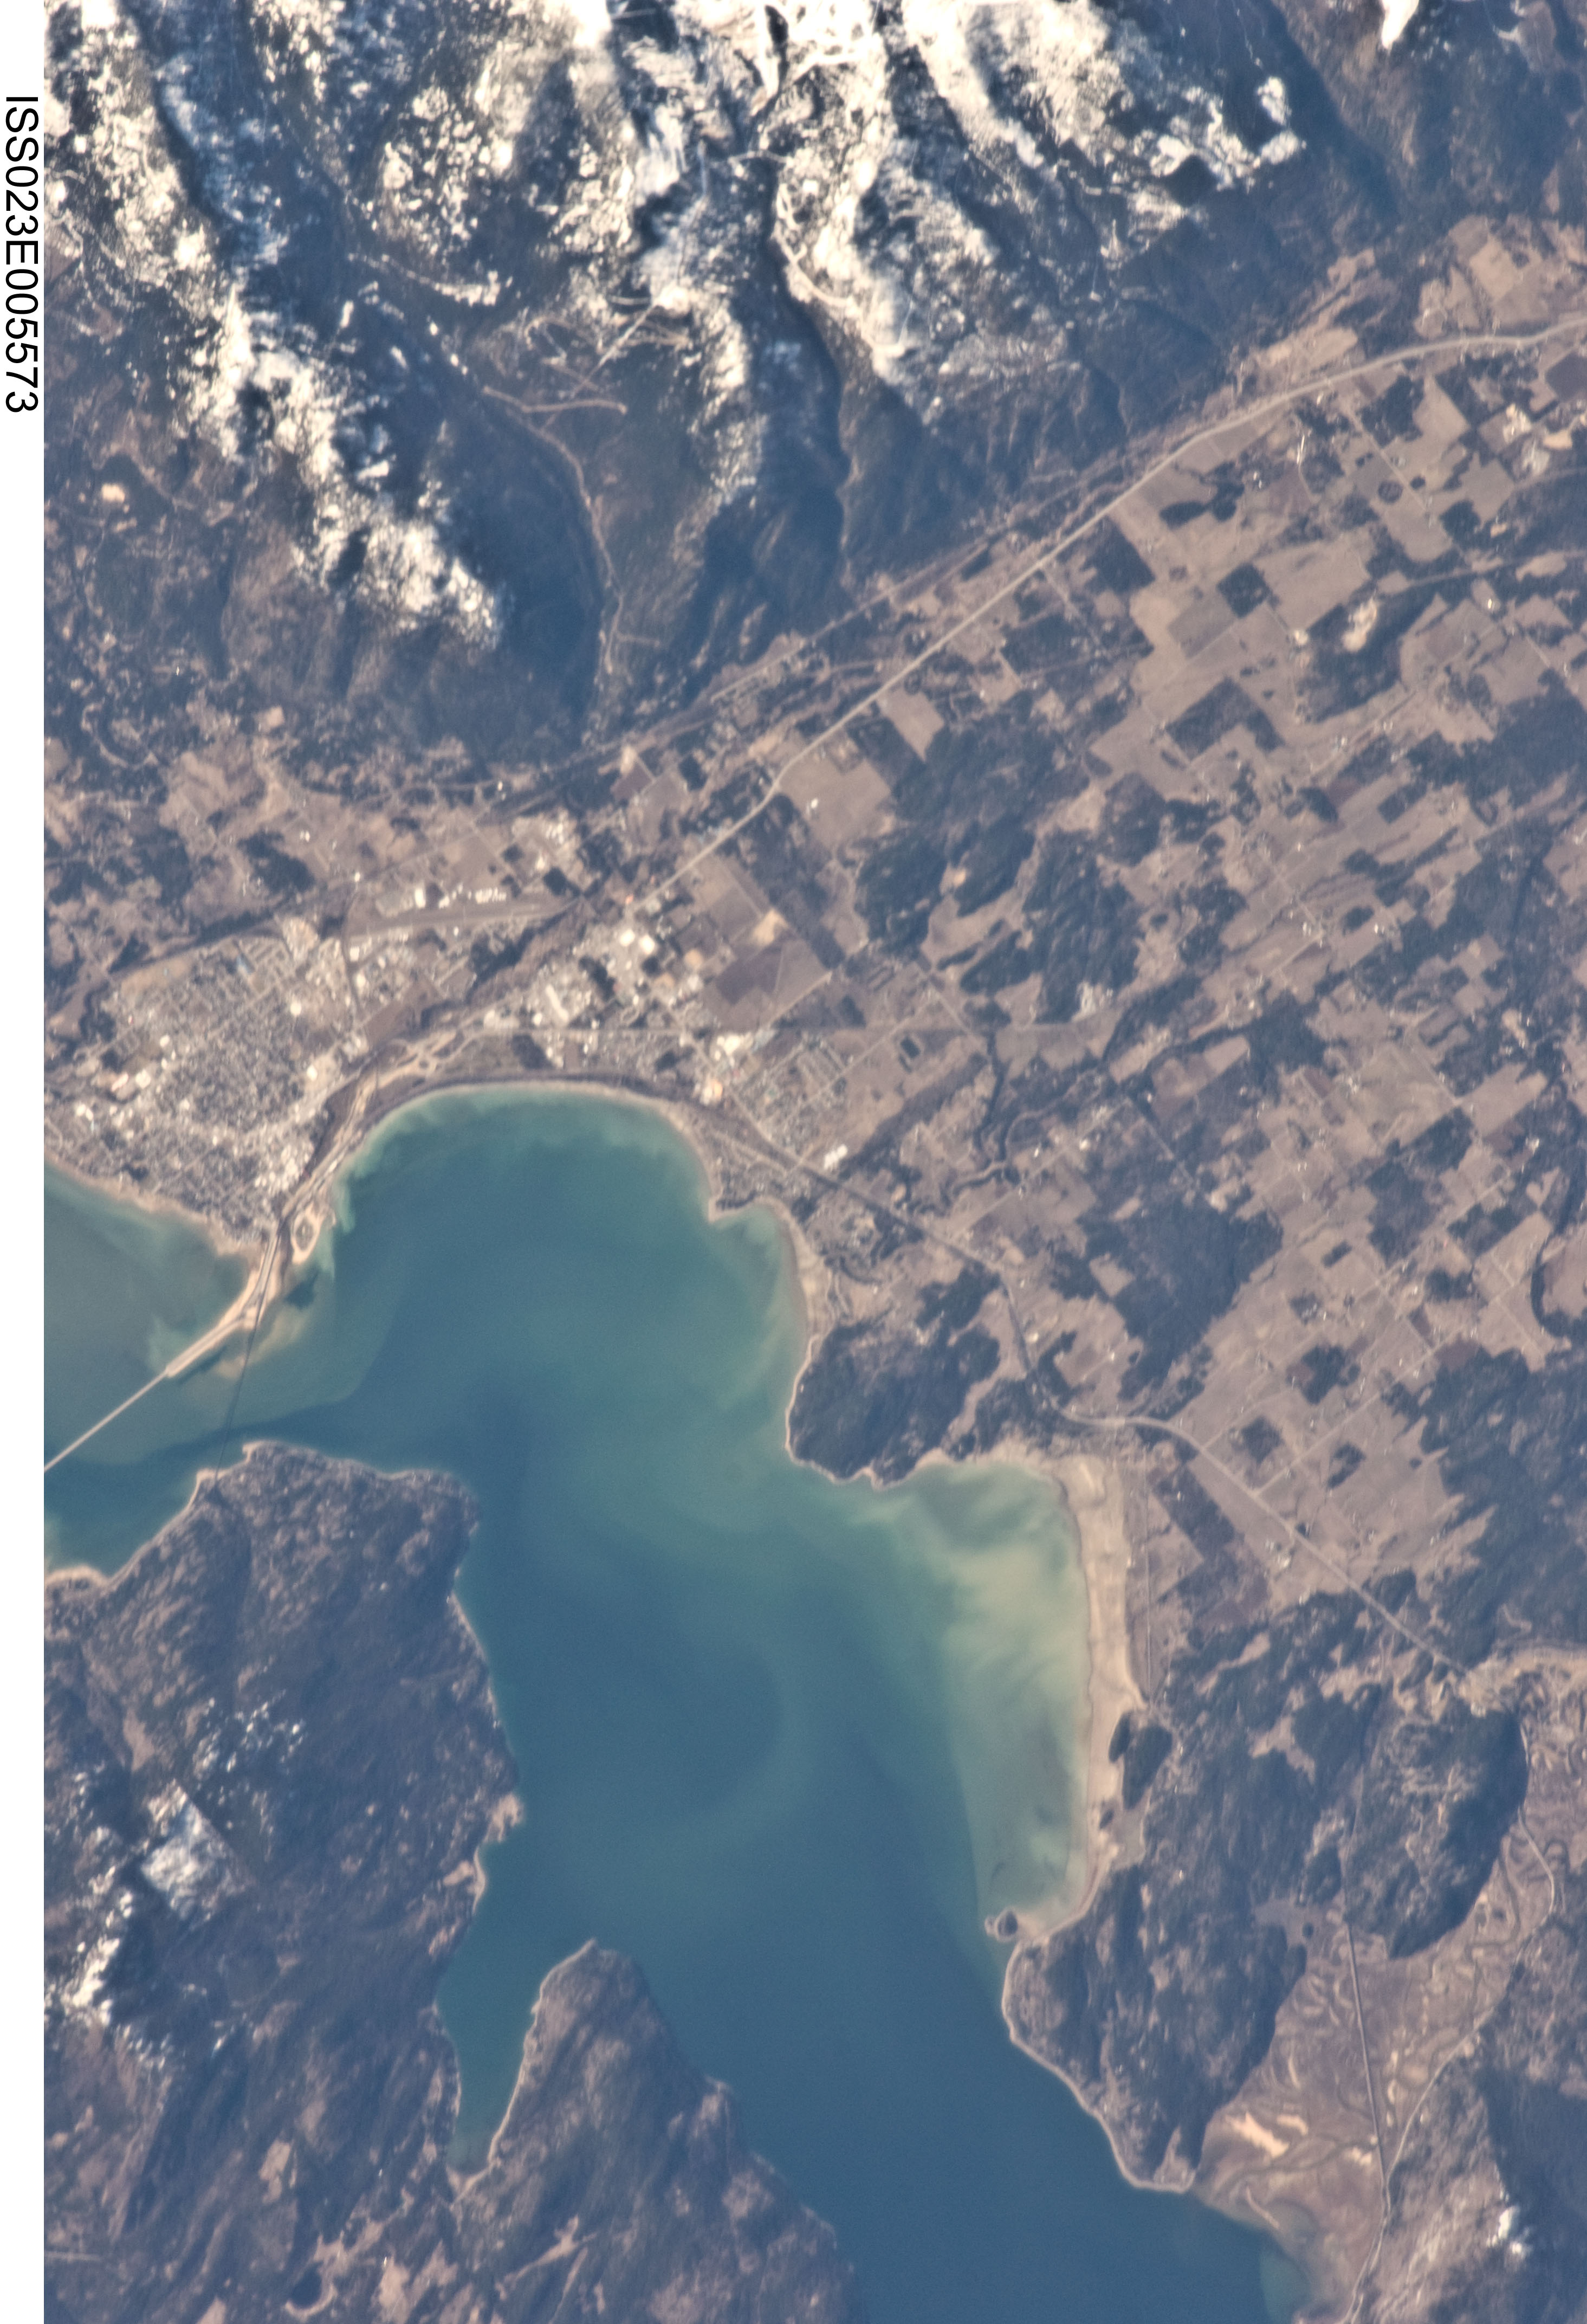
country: USA-IDAHO
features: LAKE PEND OREILLE, KOOTENAI, SCHWEITZER MOUNTAIN
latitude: 48.3
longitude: -116.5
